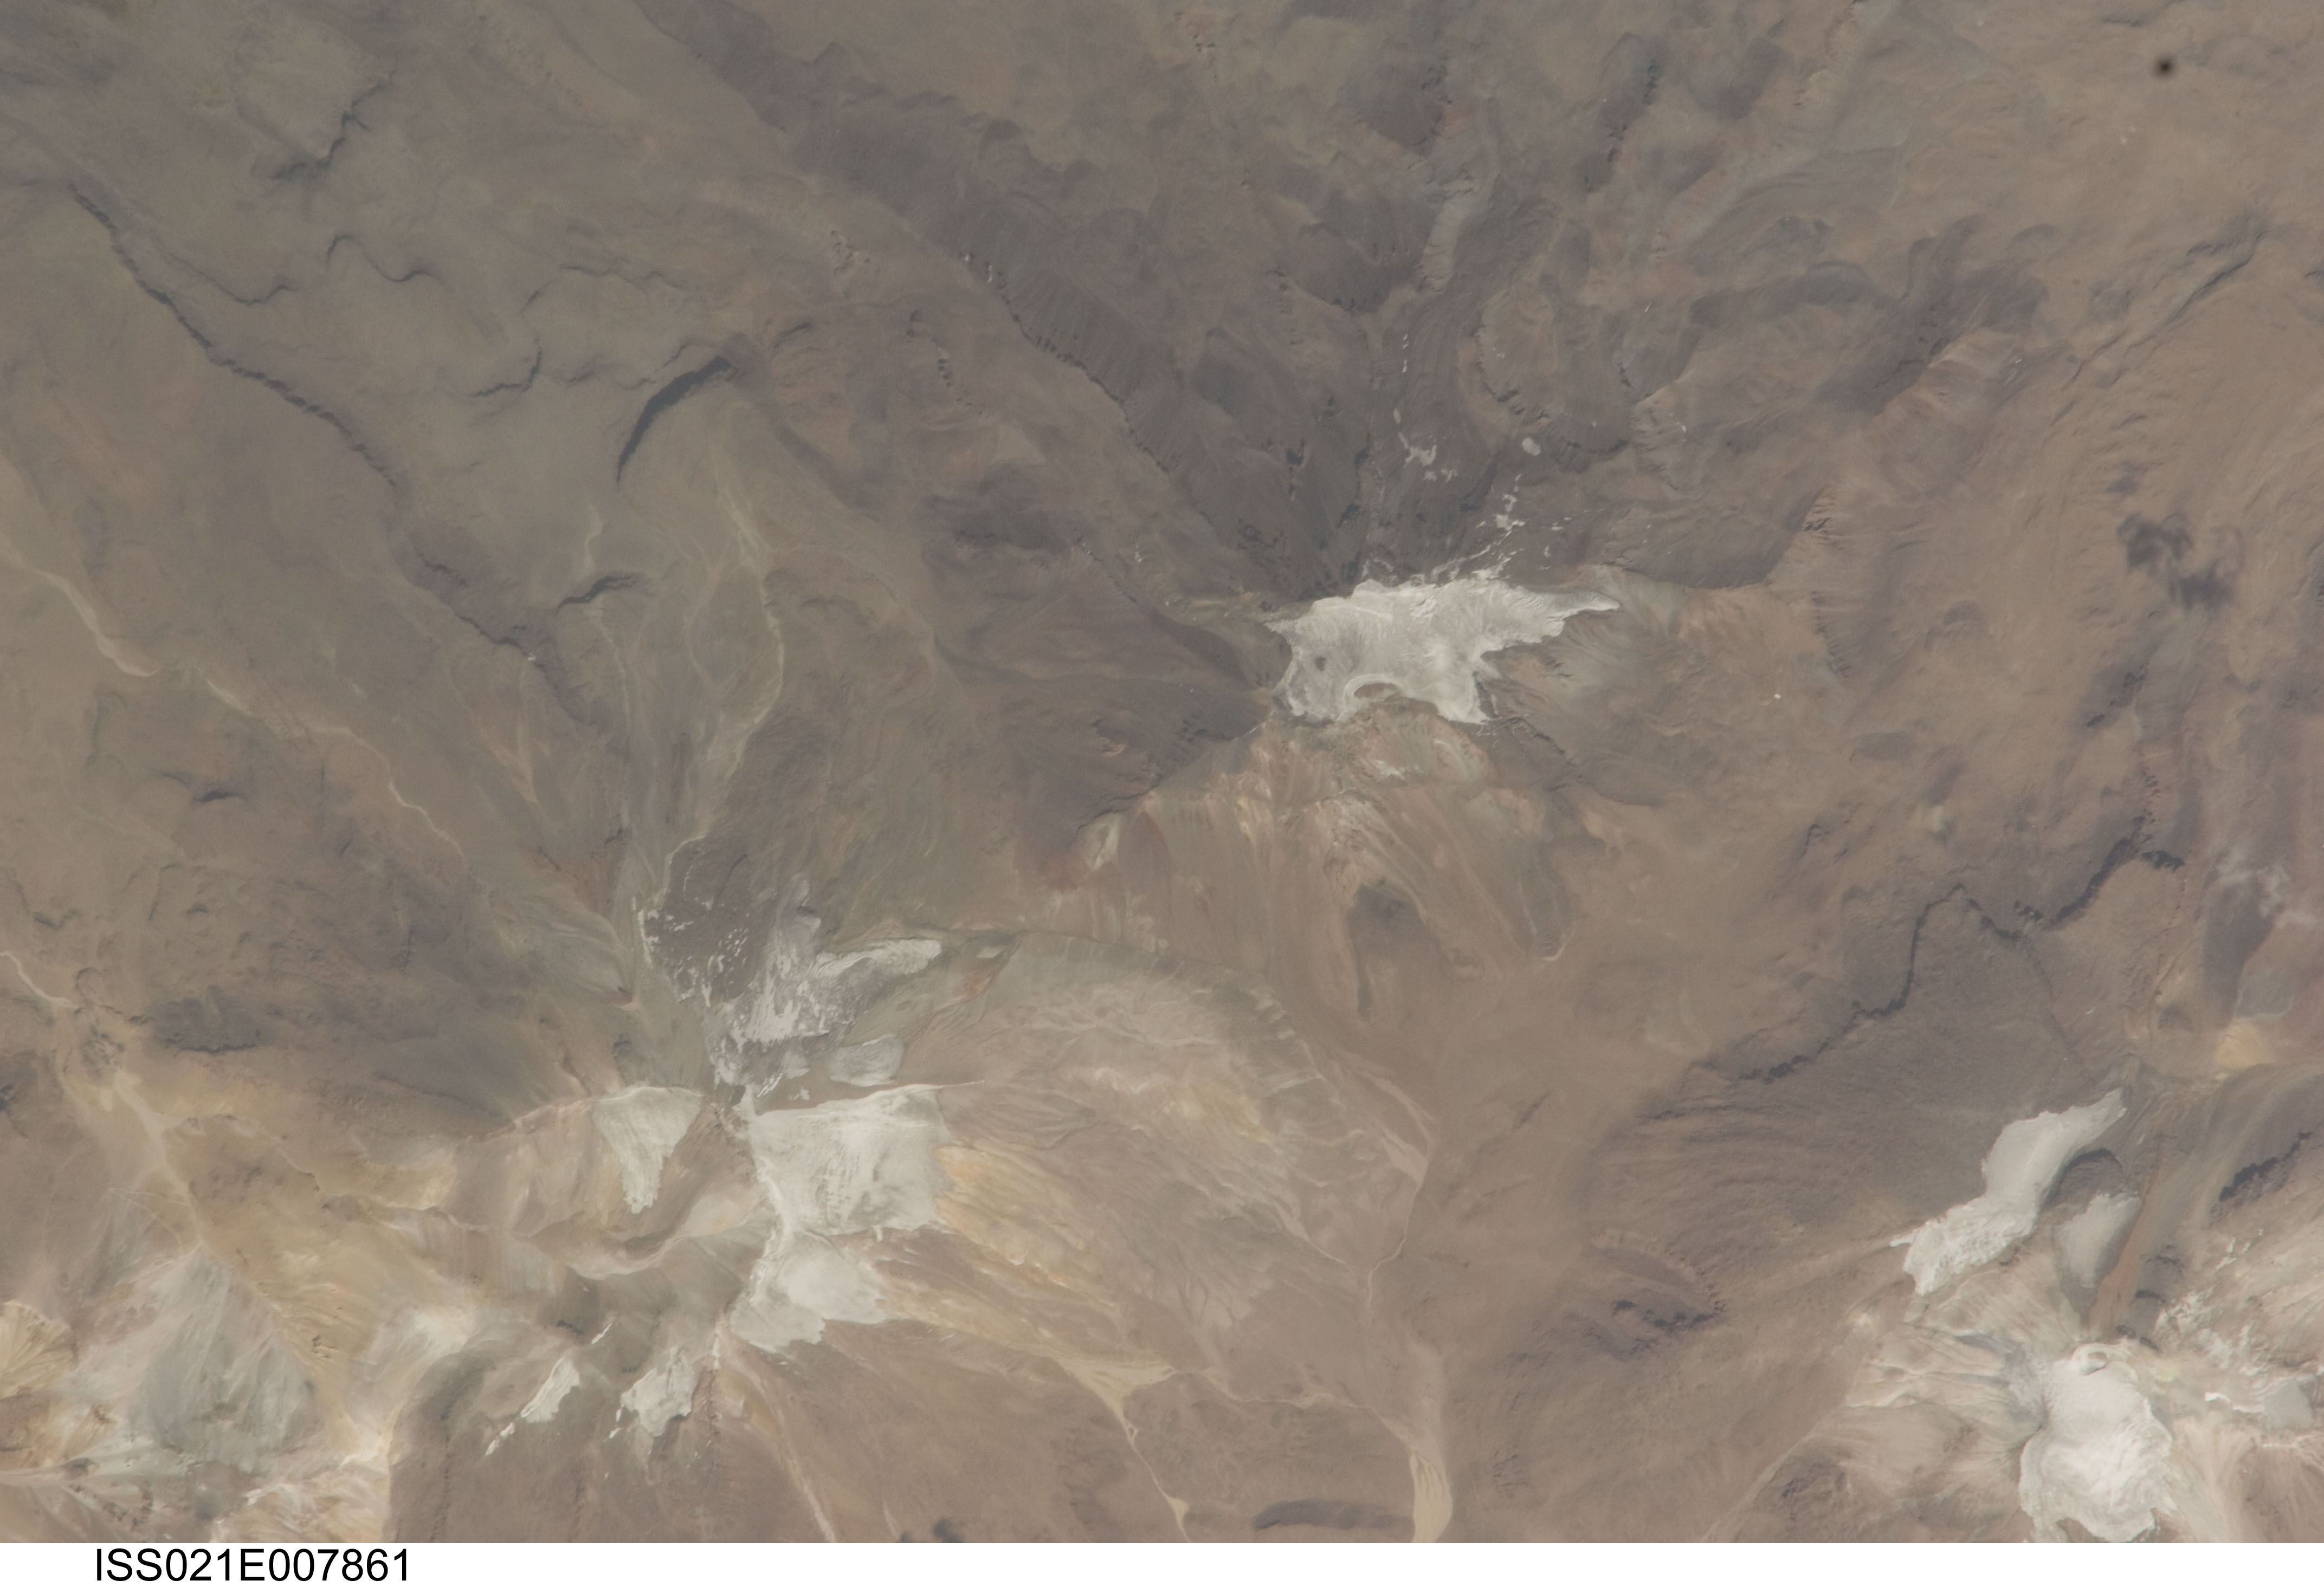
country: BOLIVIA
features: ACOTANGO PEAK, QUIMSACHATA PEAK
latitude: -18.4
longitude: -69.0
